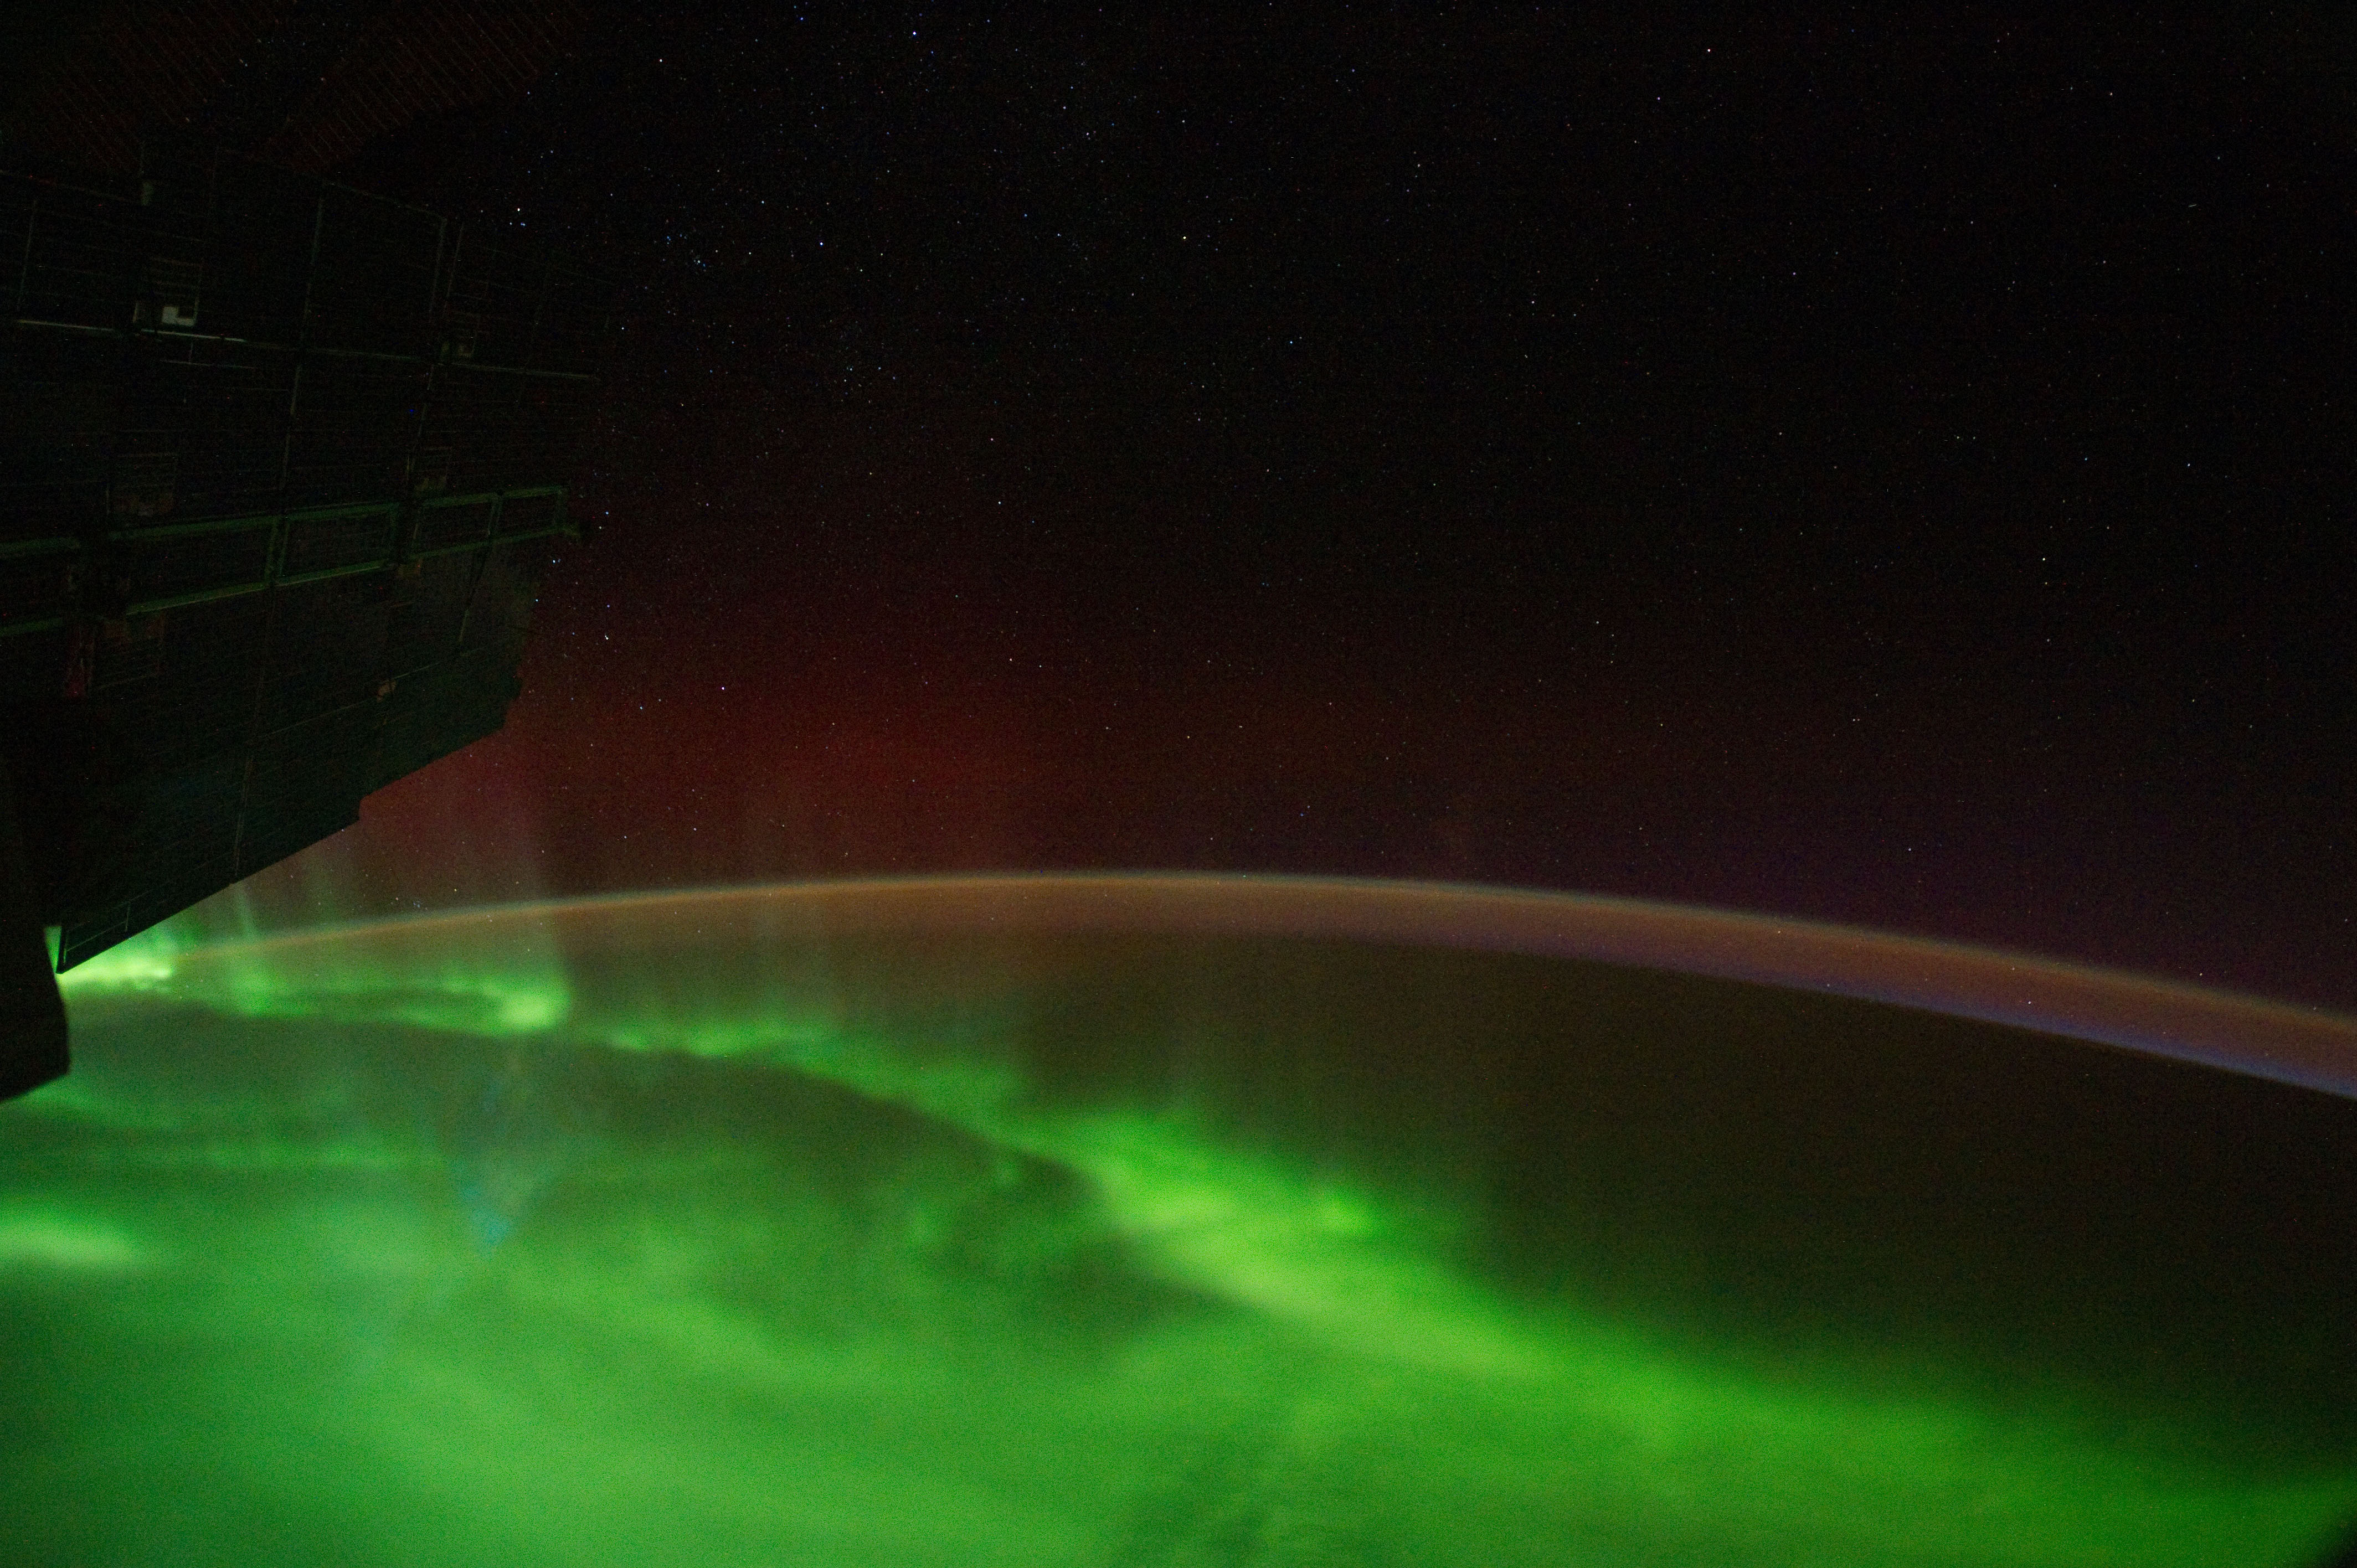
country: AURORA
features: AURORA AUSTRALIS, AIRGLOW, TERMINATOR, S. E. INDIAN OCEAN
